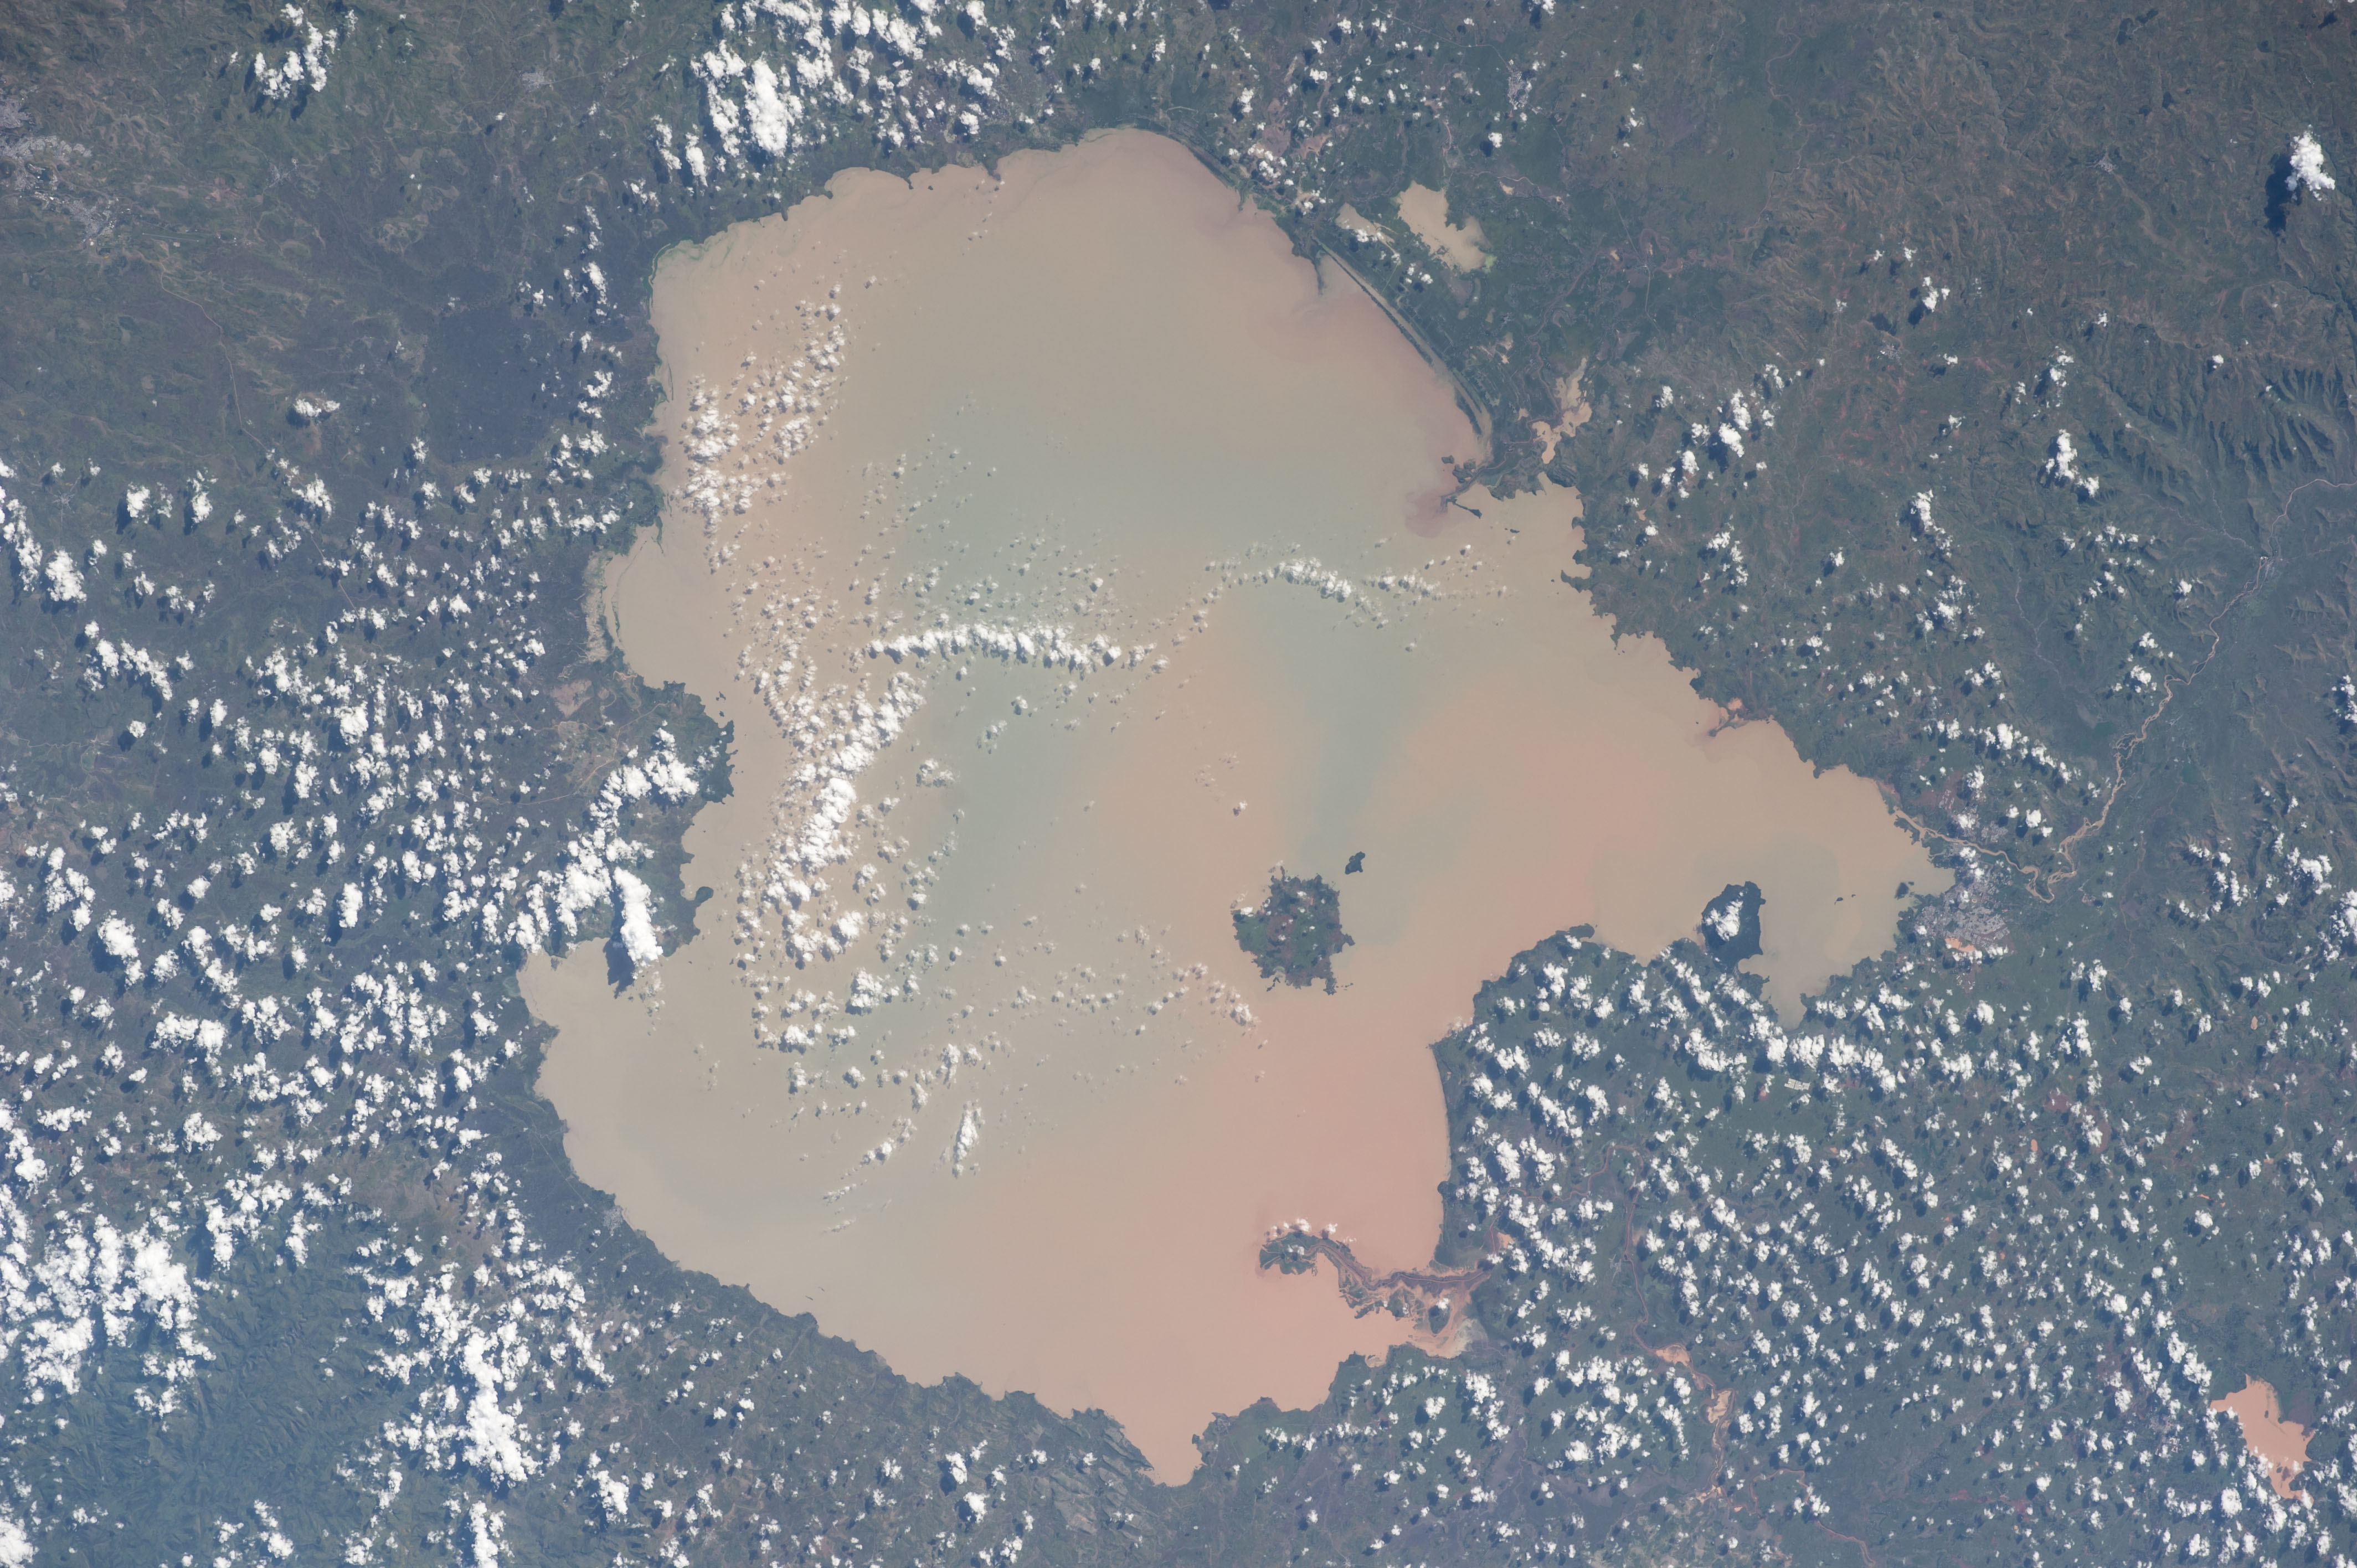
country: ETHIOPIA
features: TANA L., ETHIOPIAN HIGHLANDS, BLUE NILE R., DEK I.
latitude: 12.0
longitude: 37.3
